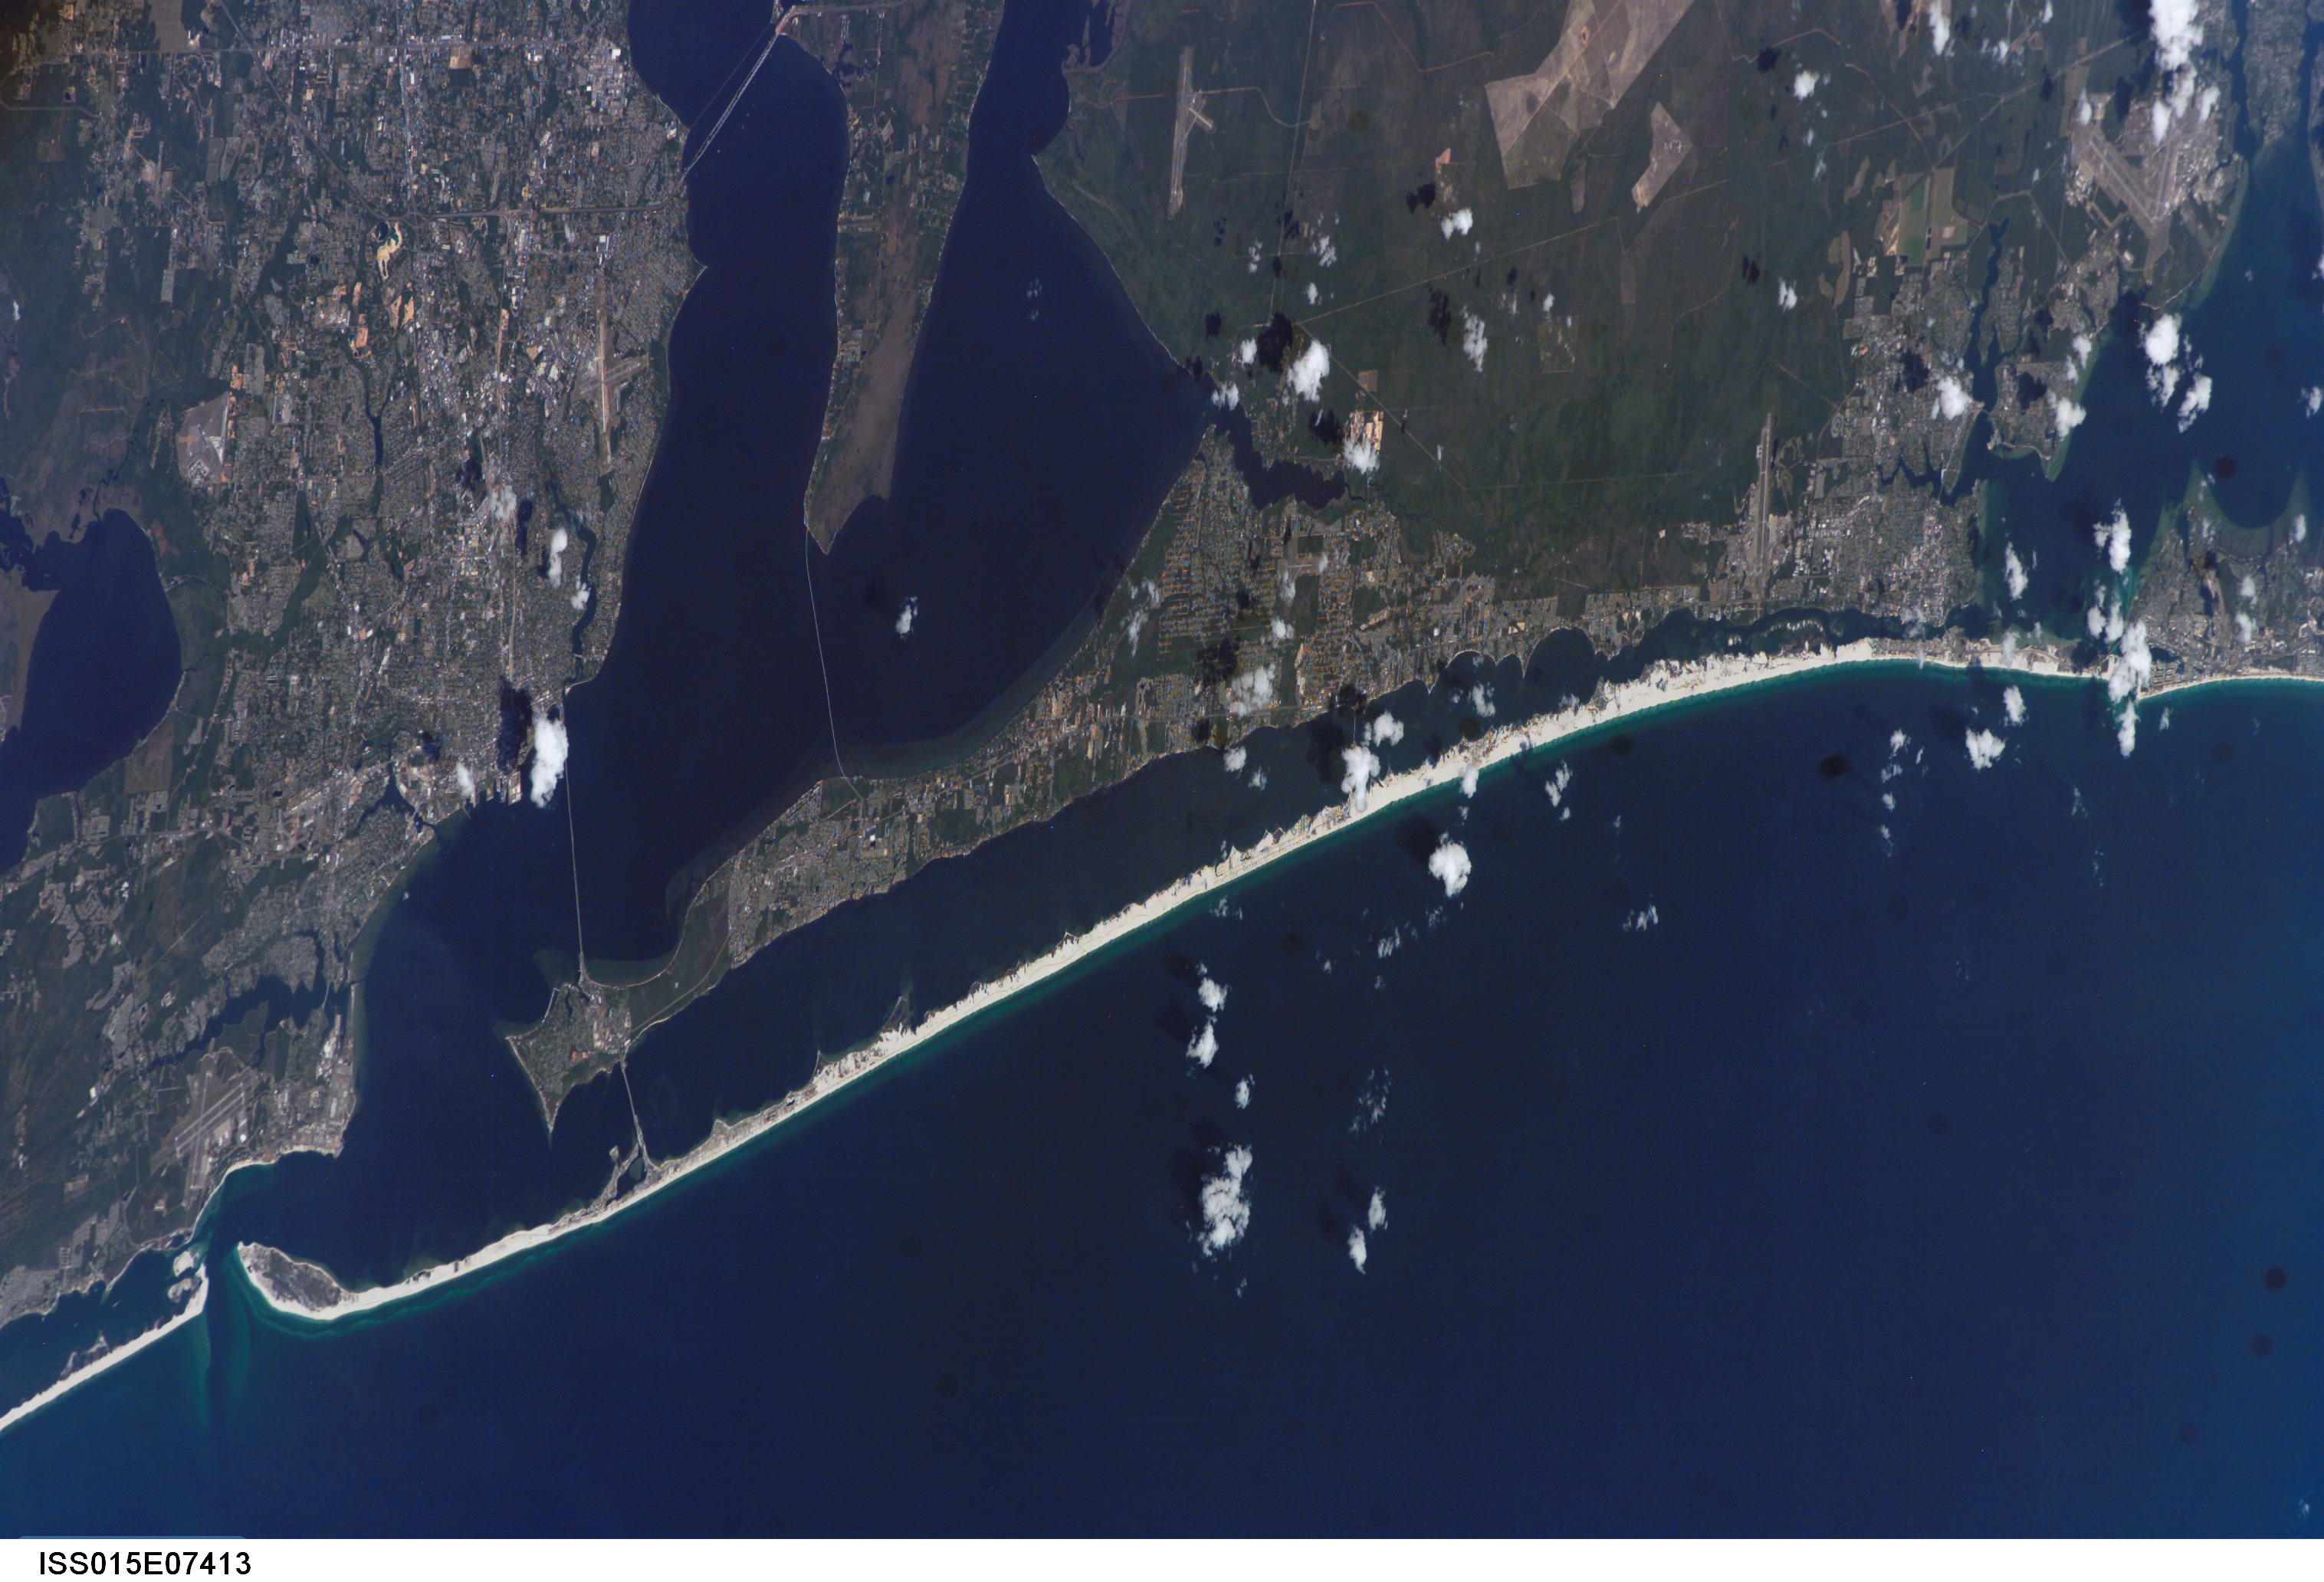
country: USA-FLORIDA
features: NAVARRE, SANTA ROSA IS.
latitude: 30.4
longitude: -86.9
